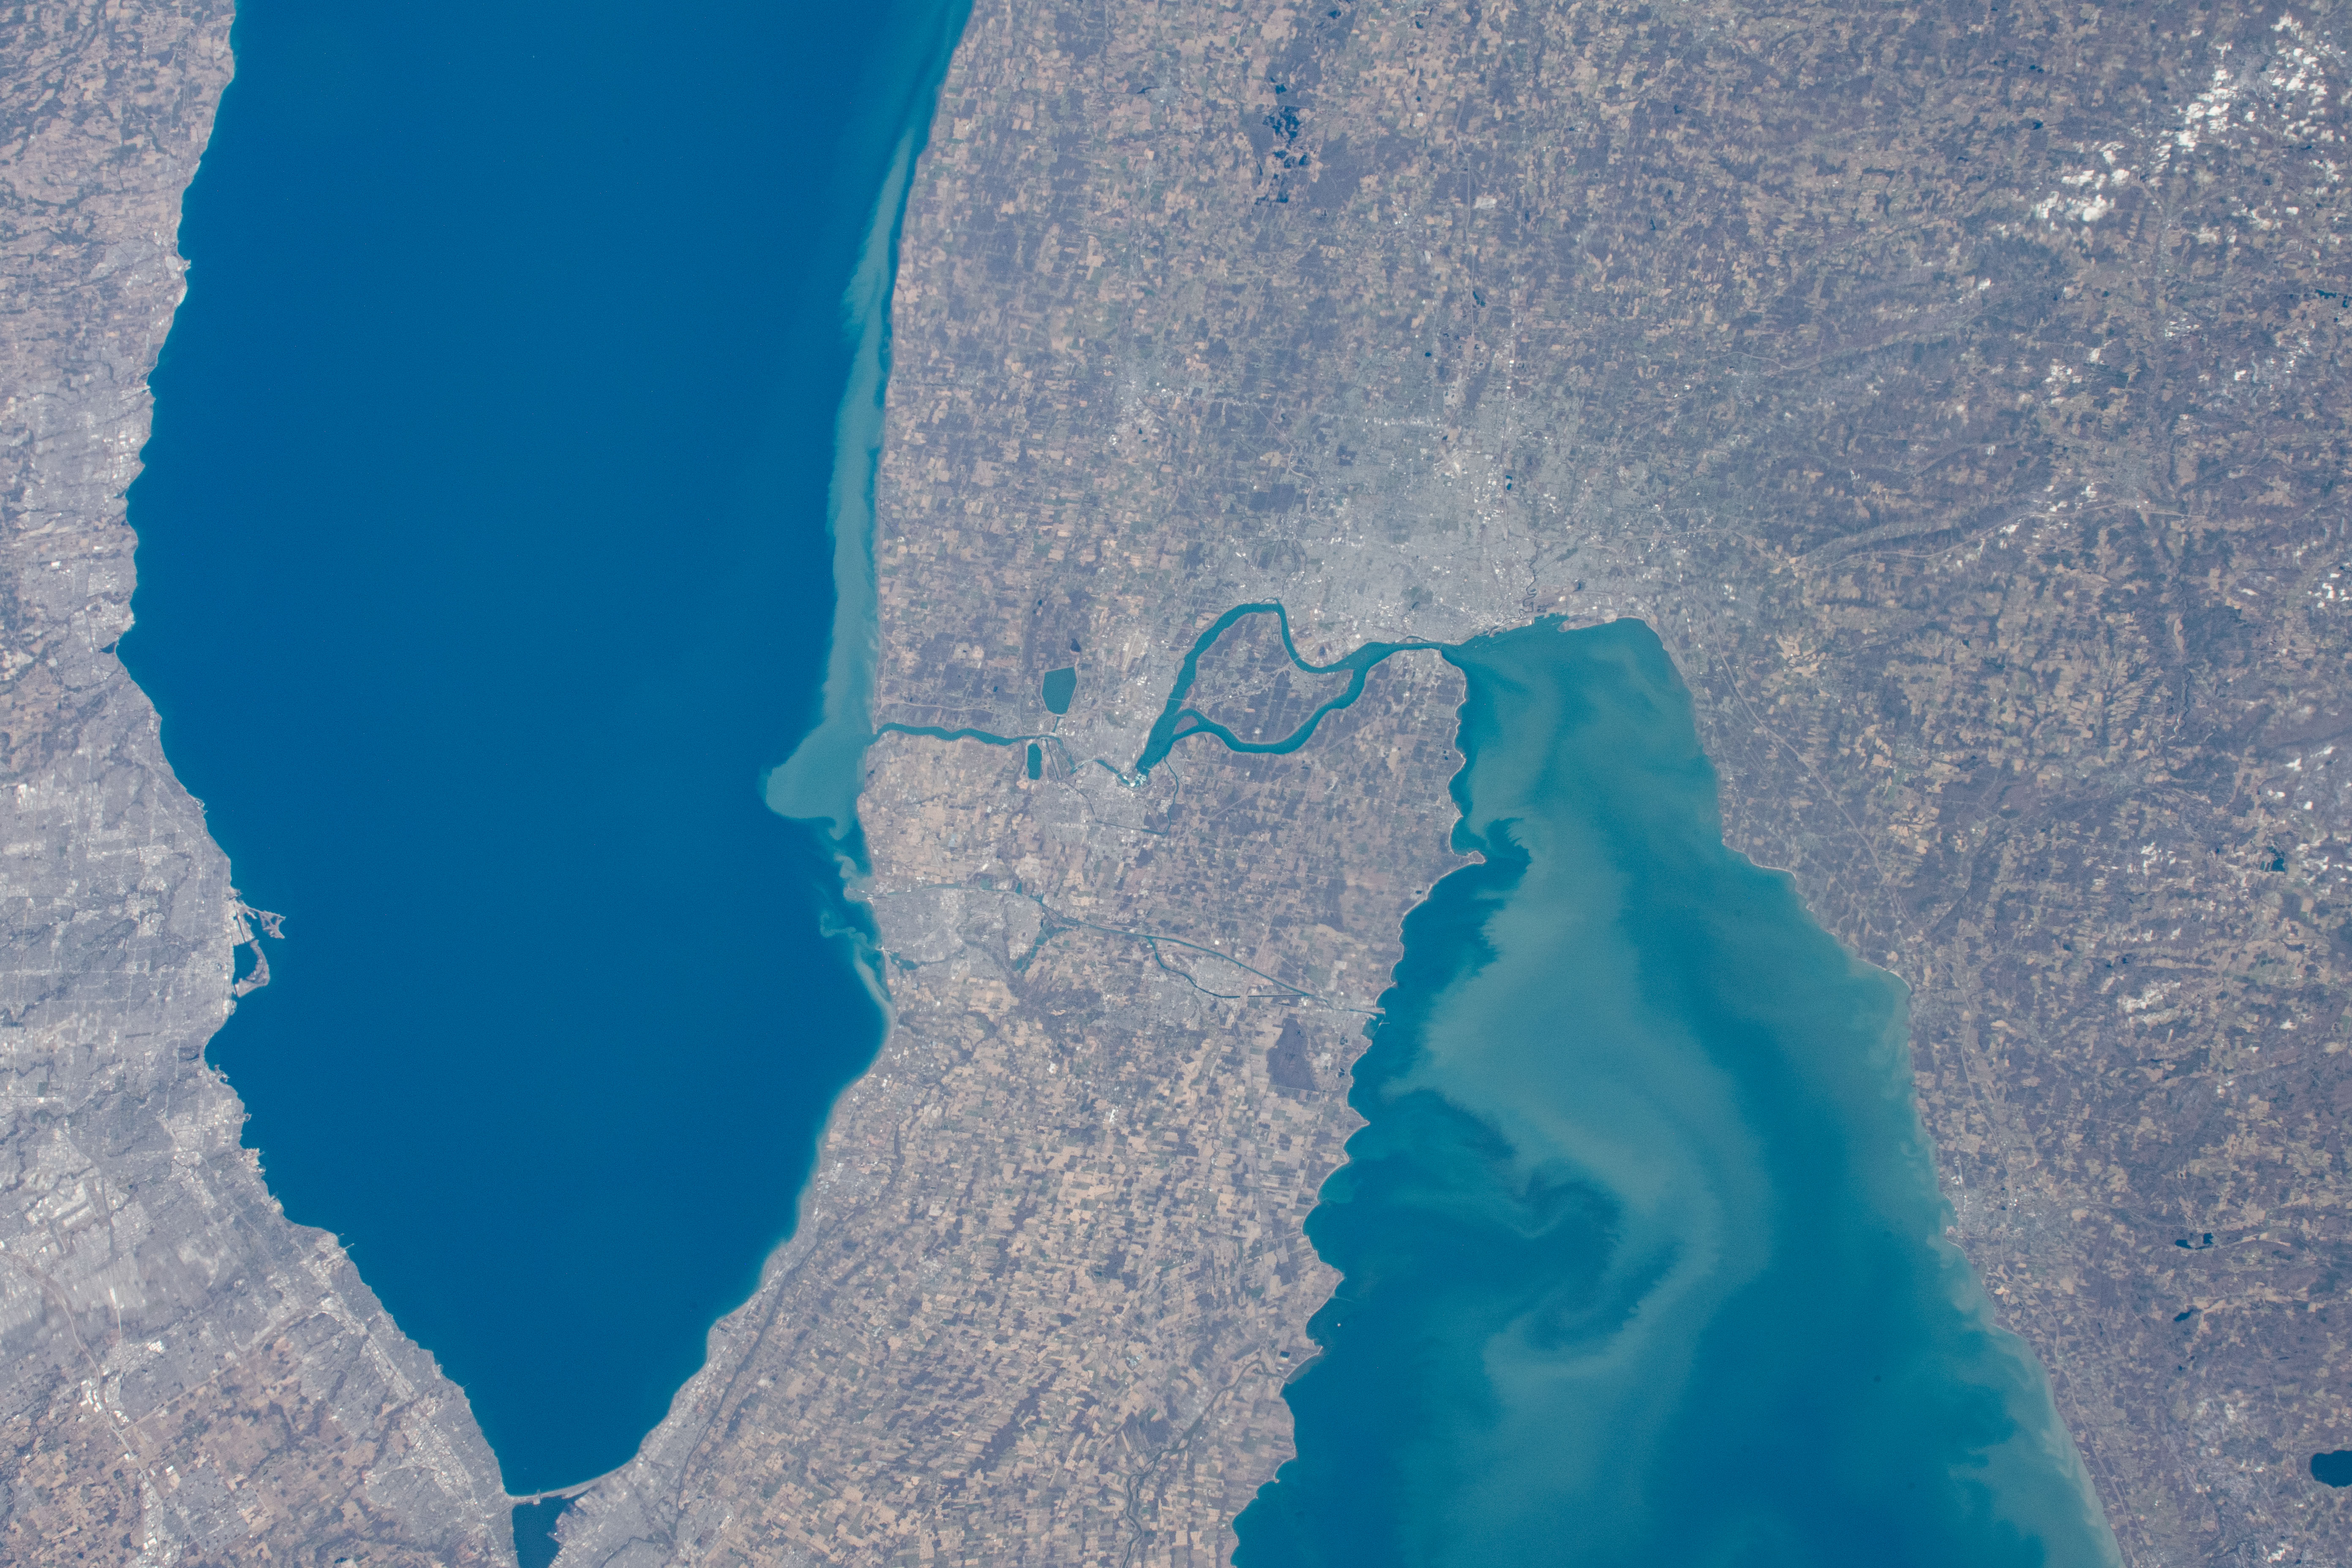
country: USA-NEW YORK
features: NIAGARA FALLS, LAKE ONTARIO, TORONTO
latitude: 43.1
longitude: -79.1
